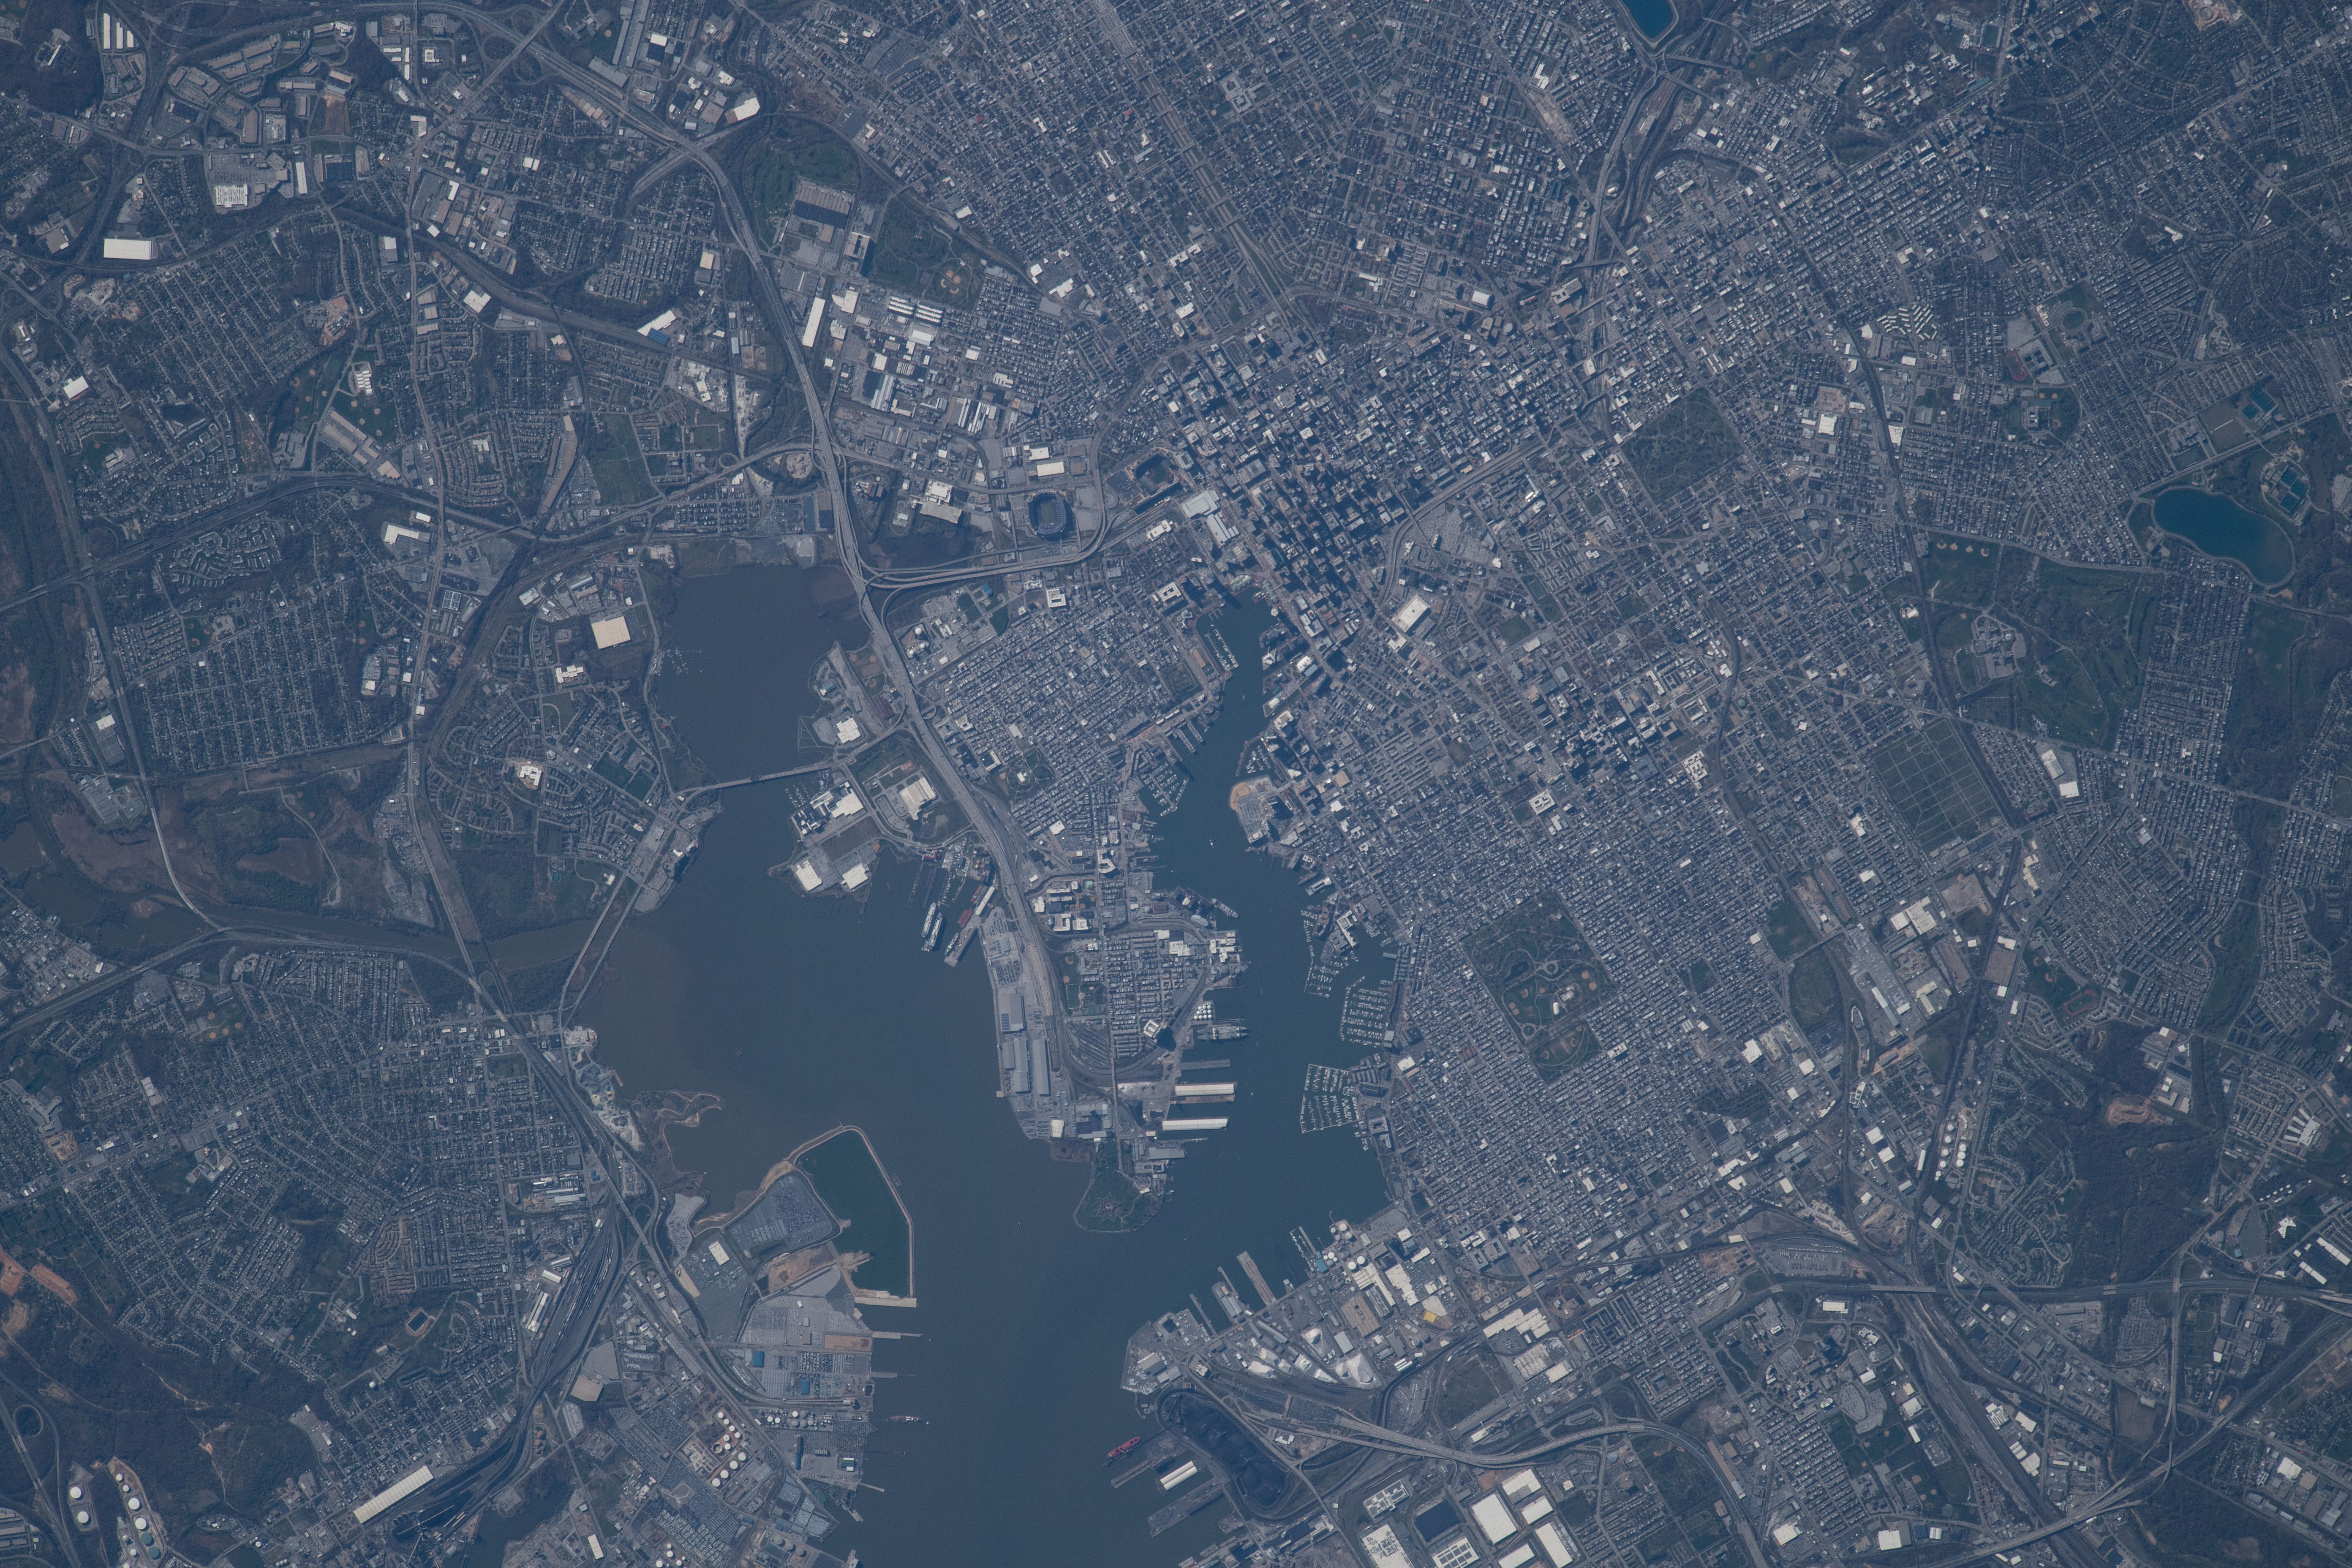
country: USA-MARYLAND
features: BALTIMORE, PATAPSCO RIVER, REED BIRD ISLAND, FORT MCHENRY
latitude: 39.3
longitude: -76.6
